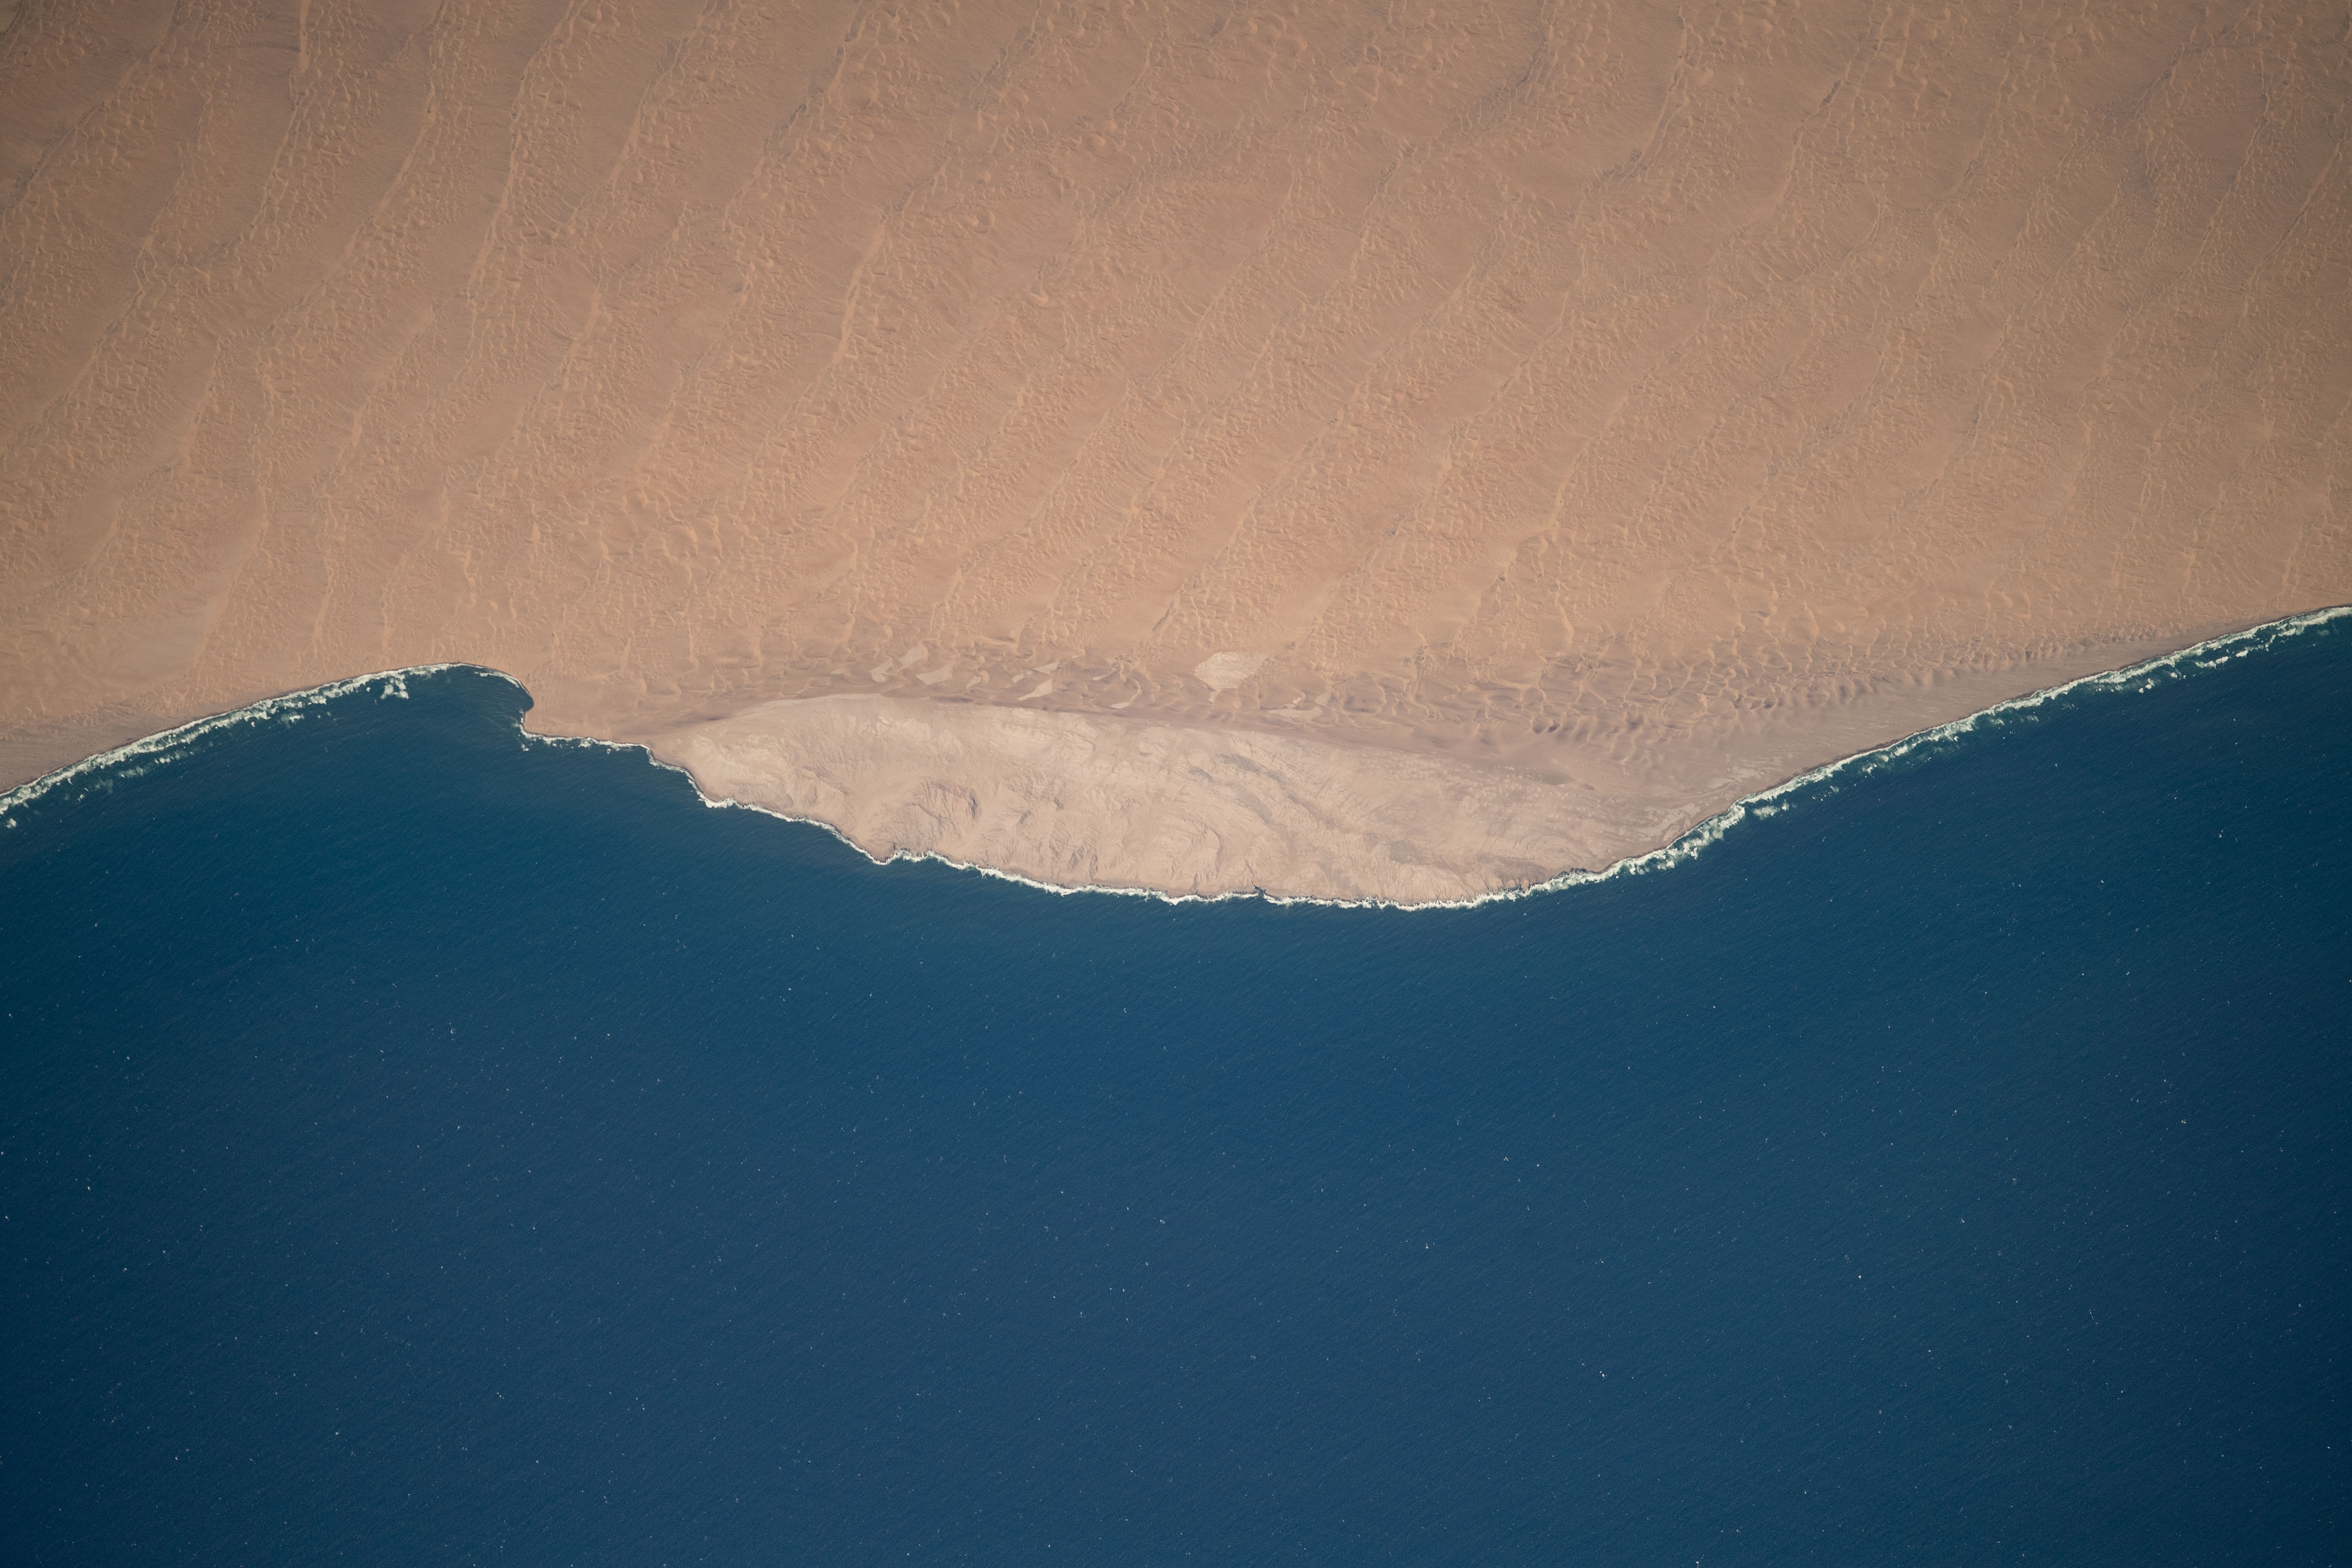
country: NAMIBIA
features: NAMIB DESERT, SADDLE HILL
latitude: -25.9
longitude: 14.9
